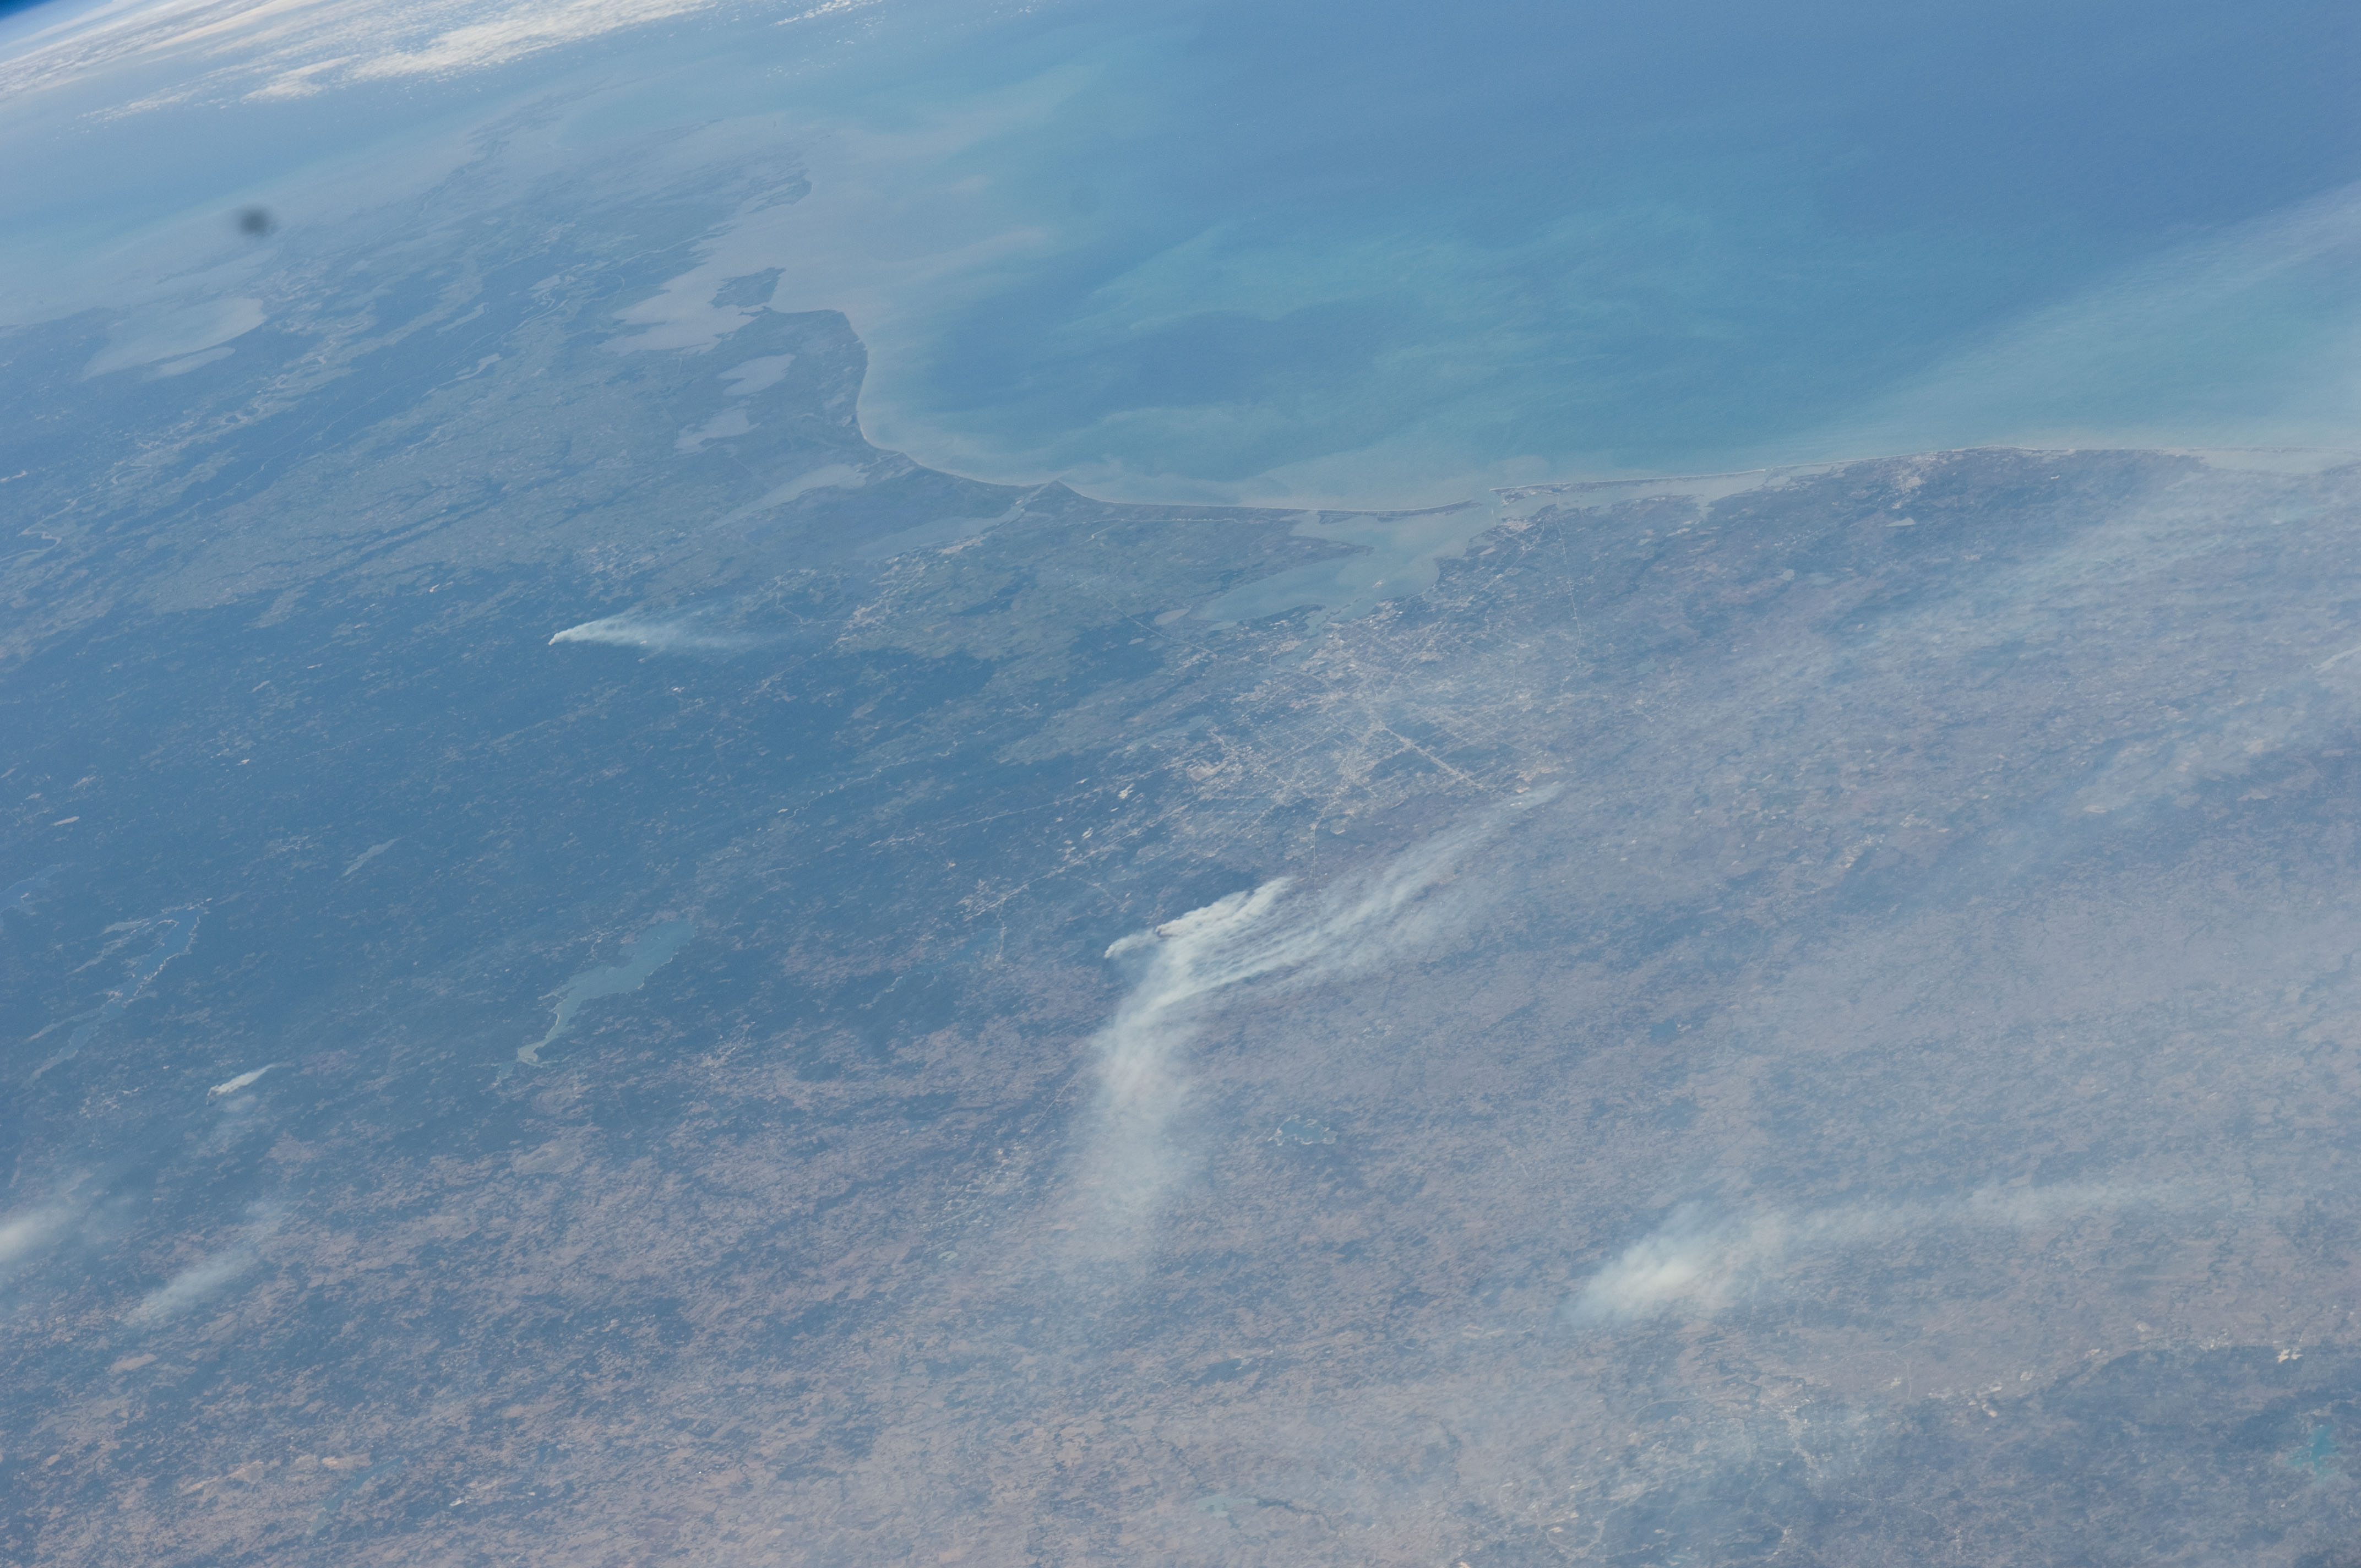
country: USA-TEXAS
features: WILDFIRES, HAZE, HOUSTON REGION
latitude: 30.0
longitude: -95.5
